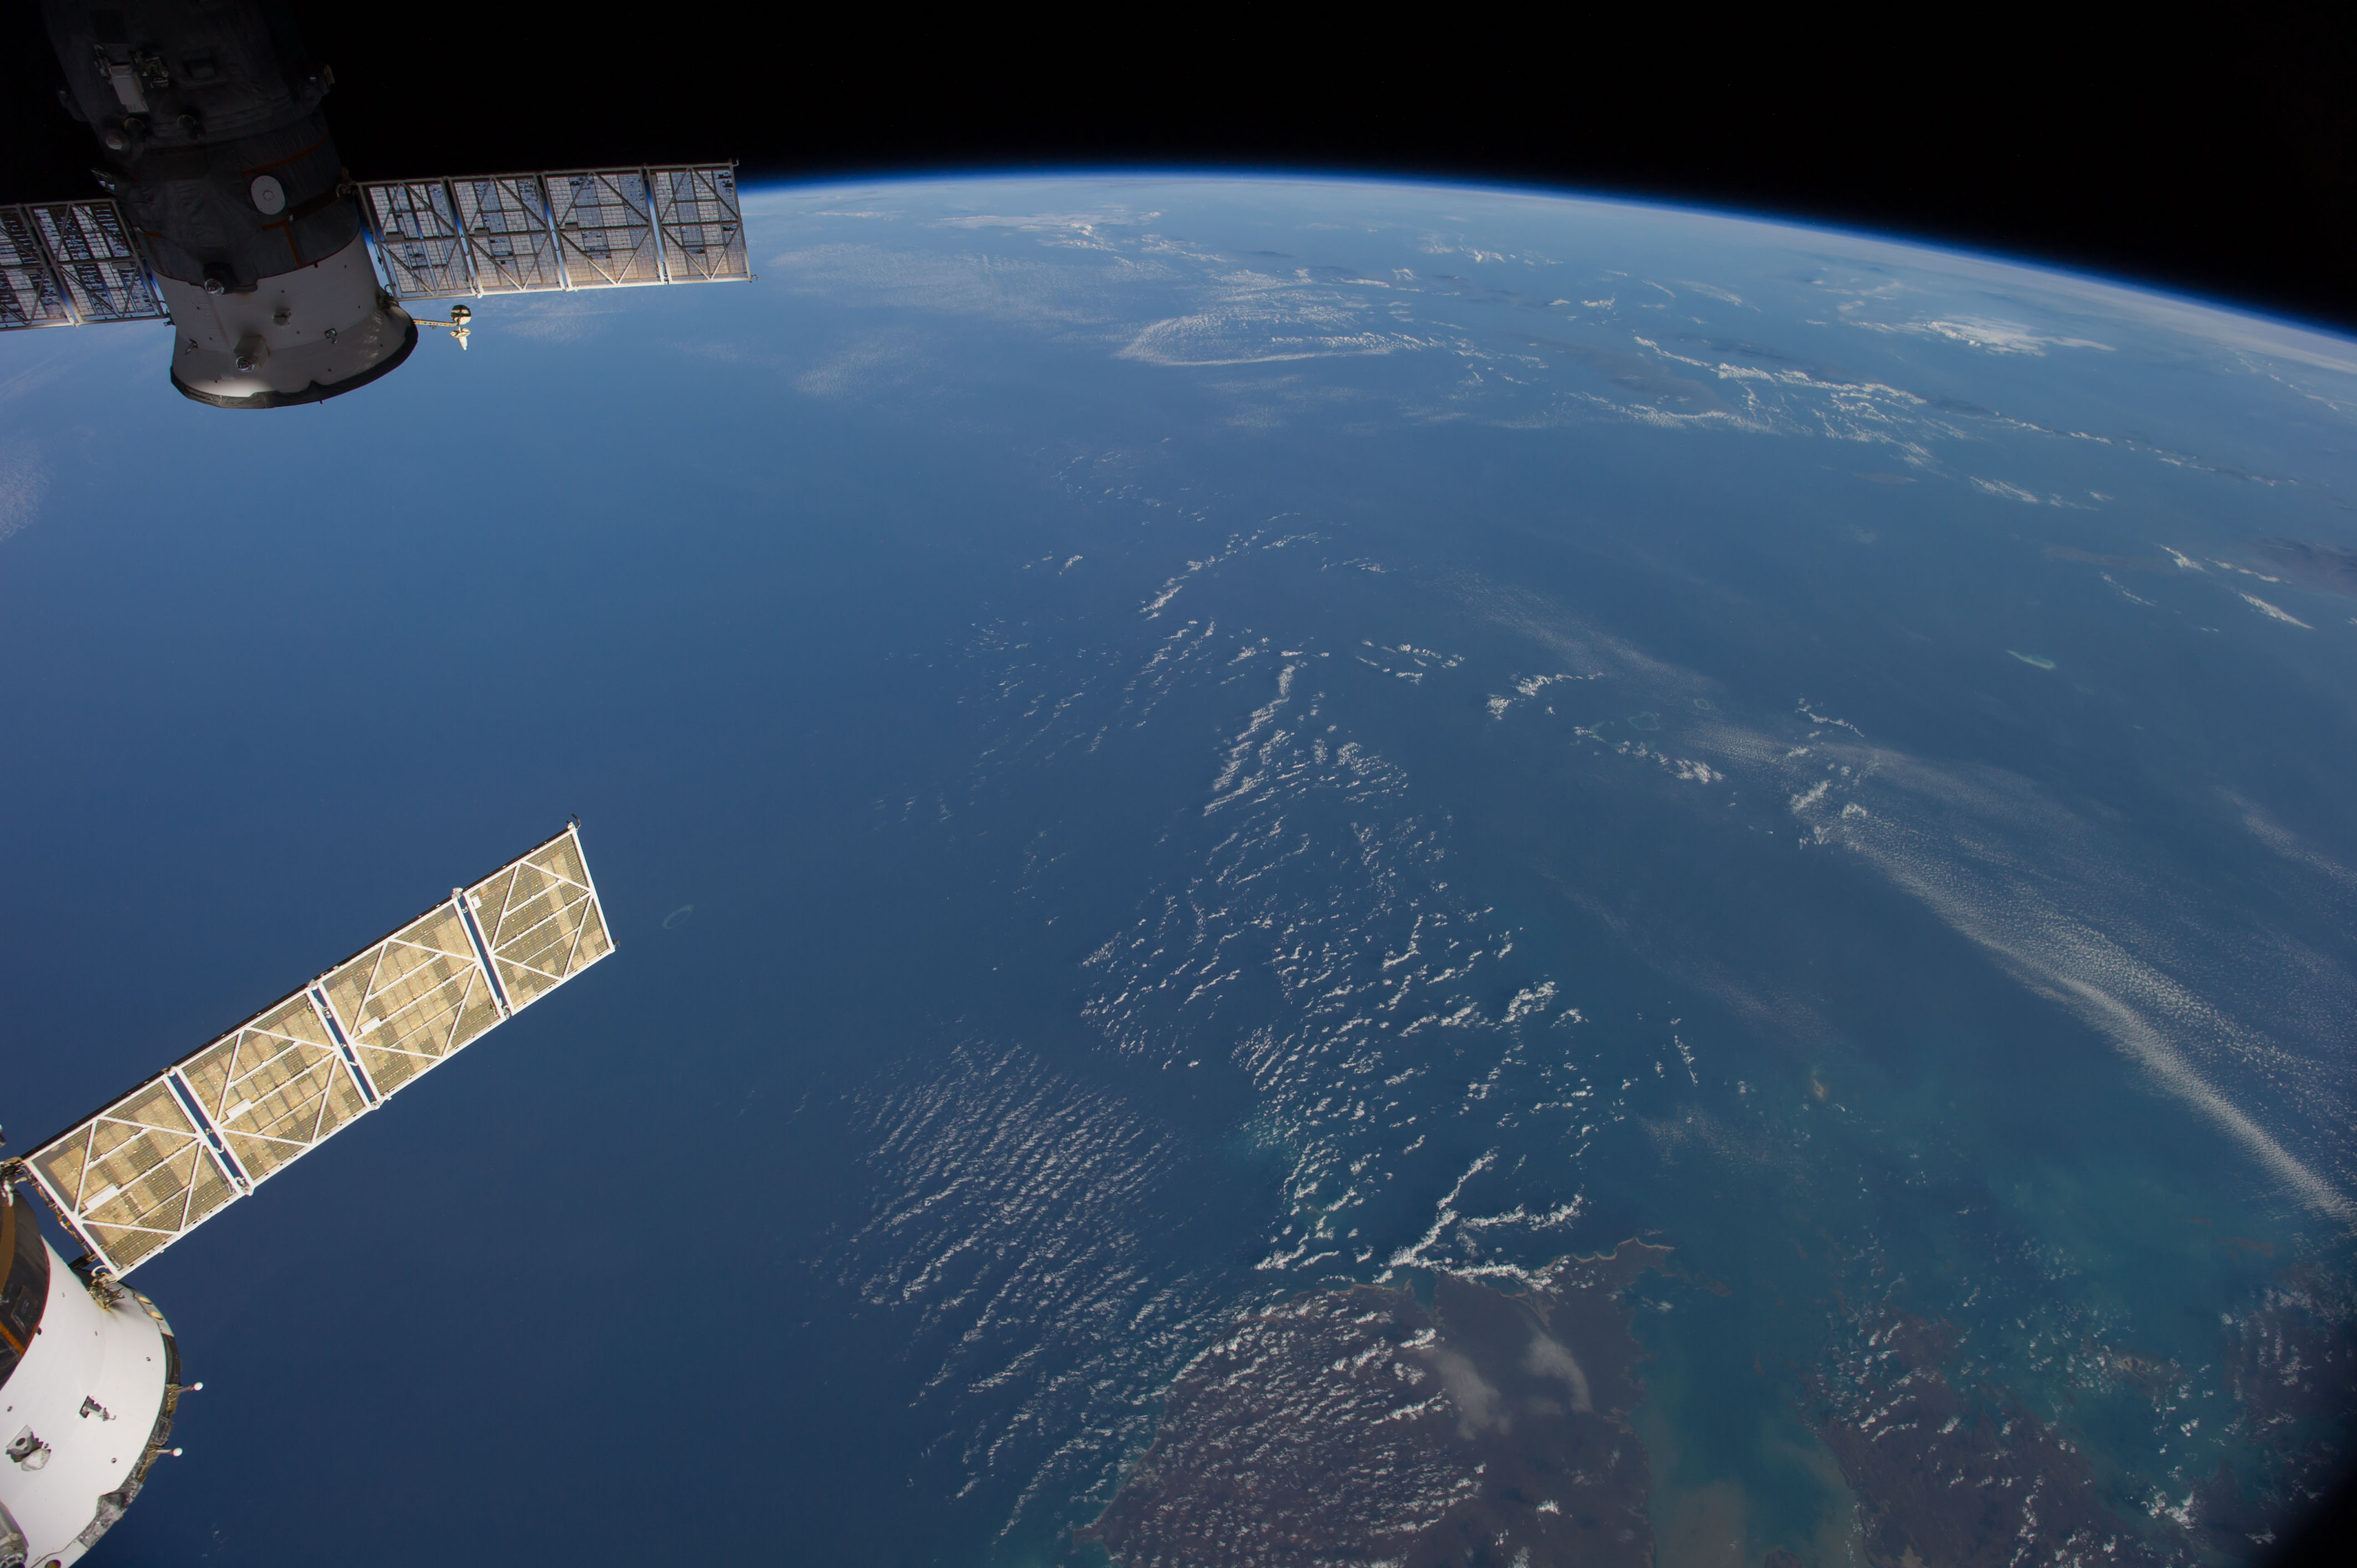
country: AUSTRALIA-WA
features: INDIAN O., KING SOUND, JAVA S., BALI S., FLORES S., SAVU S., W. NUSA TENGGARA, E. NUSA TENGGARA, ATMOSPHERIC LIMB
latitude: -15.5
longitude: 120.5
